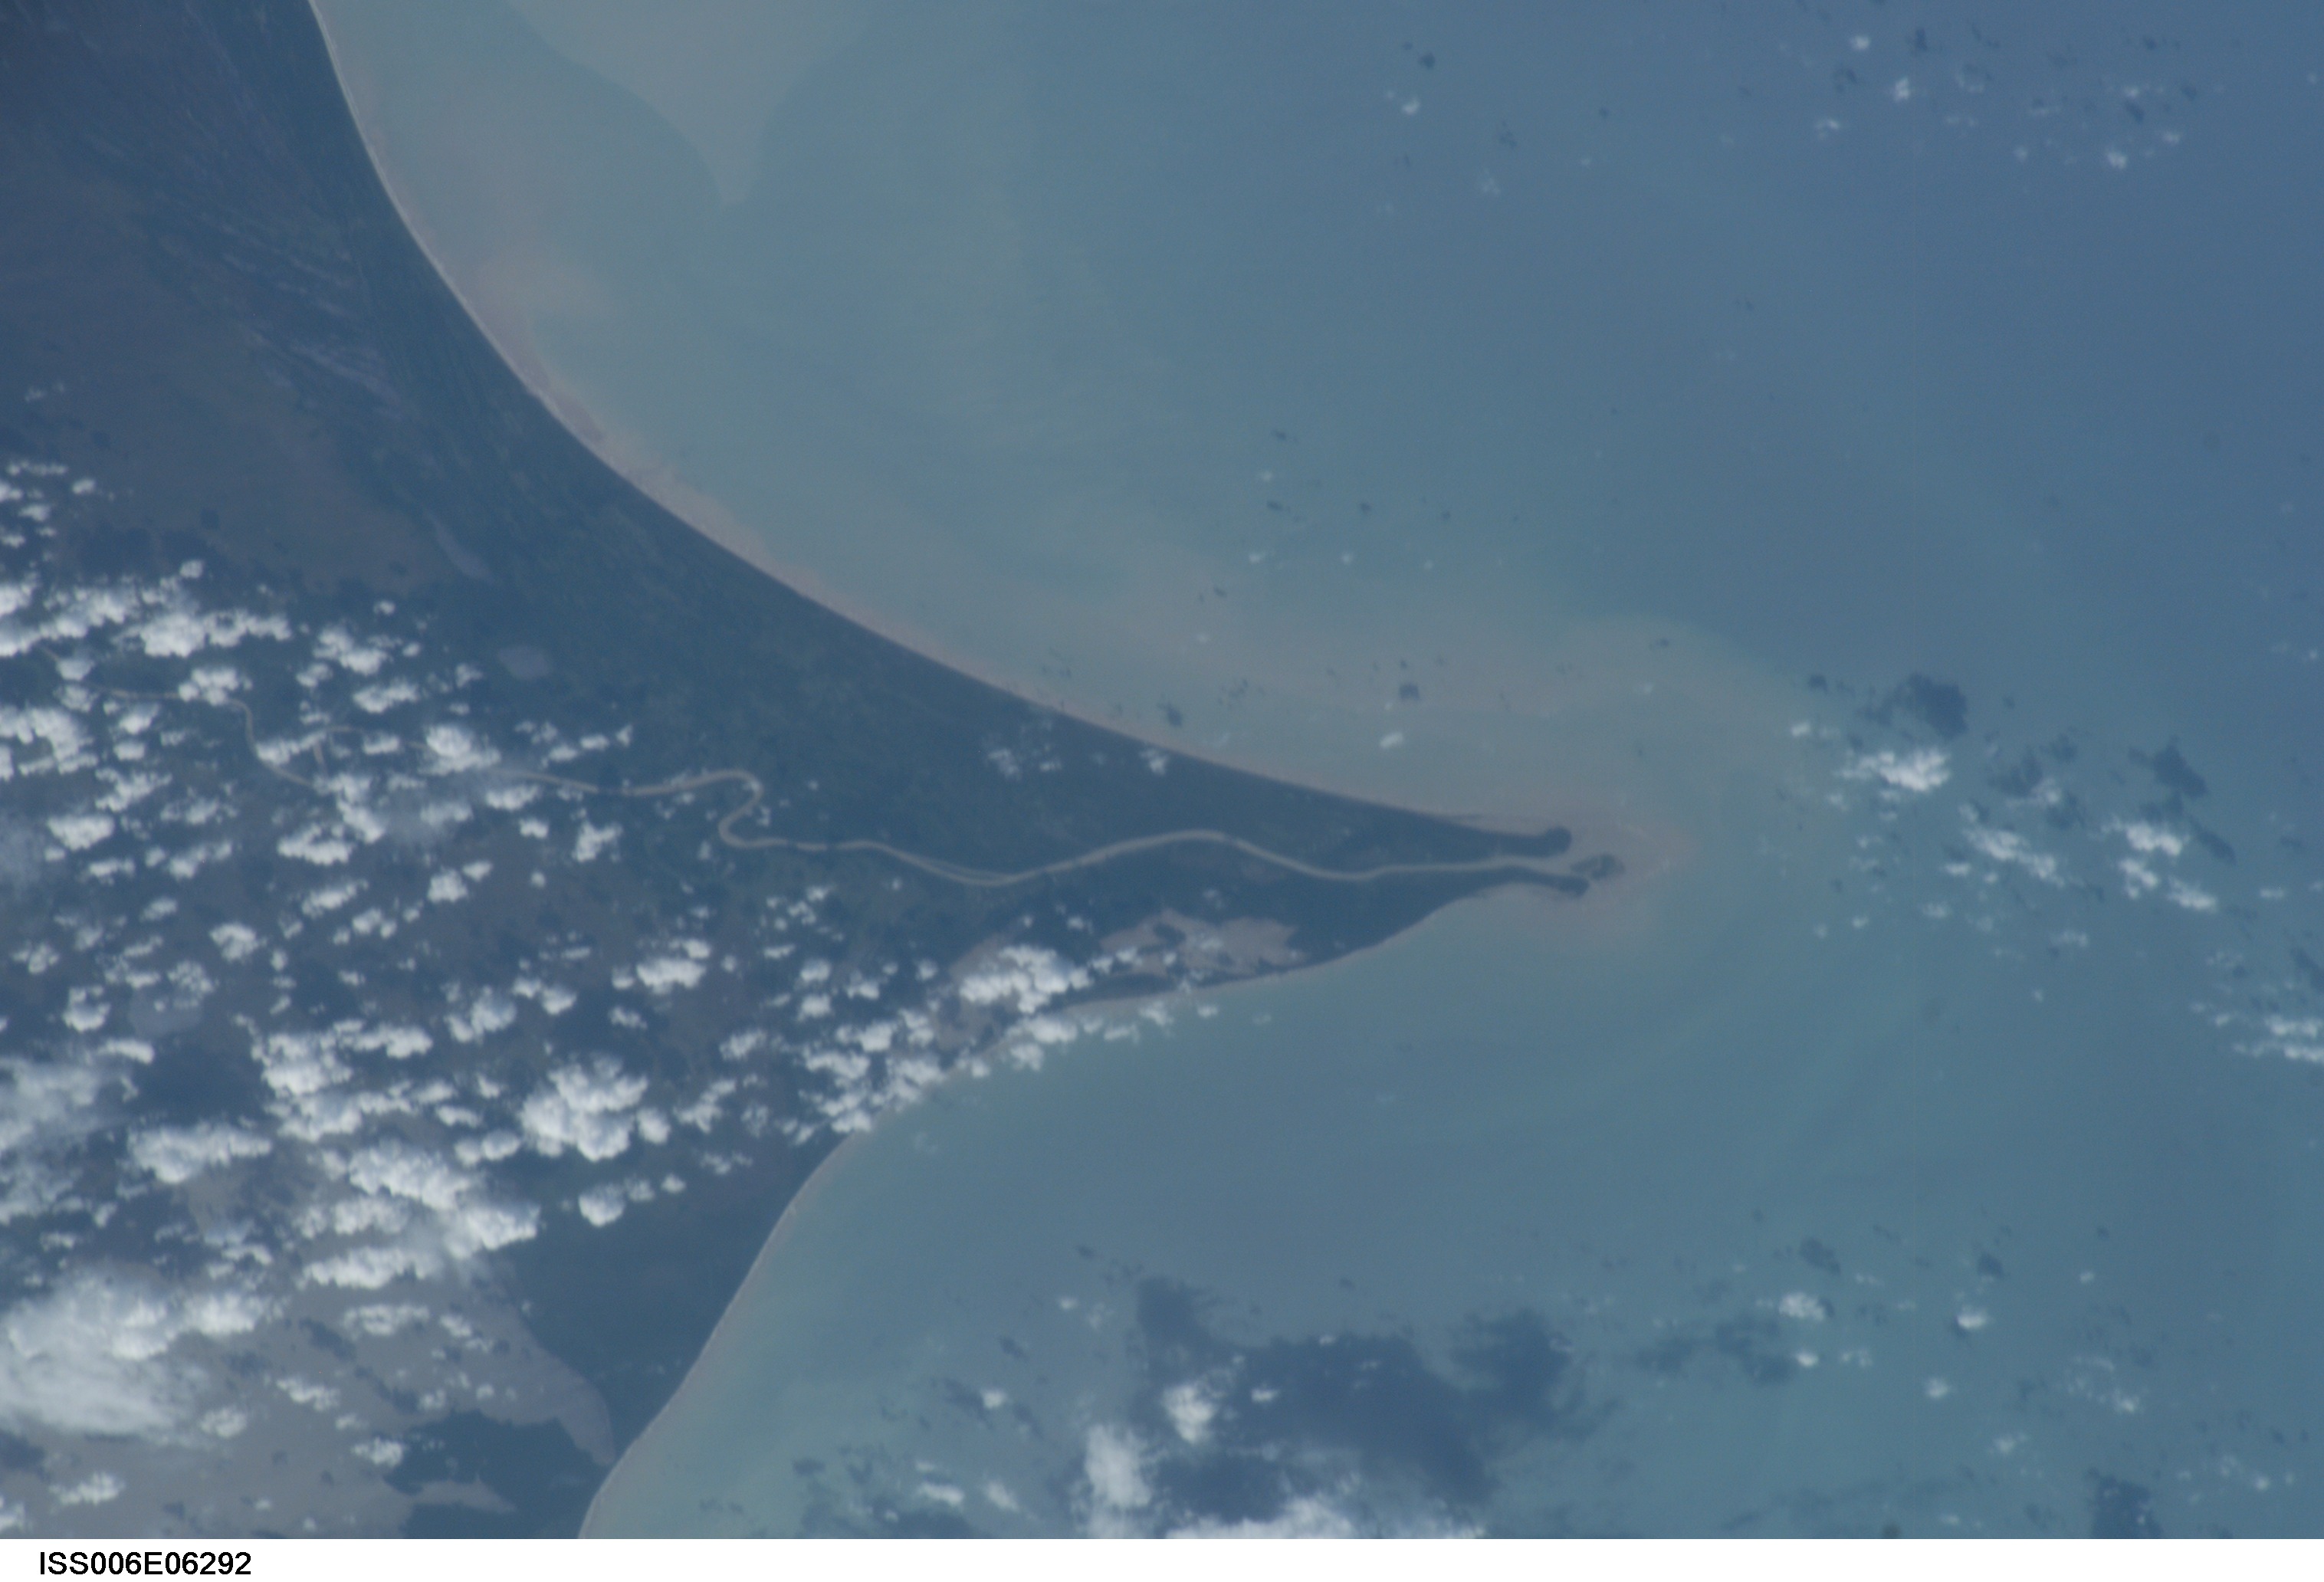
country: NICARAGUA
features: CAPE GRACIAS A DIOS, COCO RIVER
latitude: 15.0
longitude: -83.0
